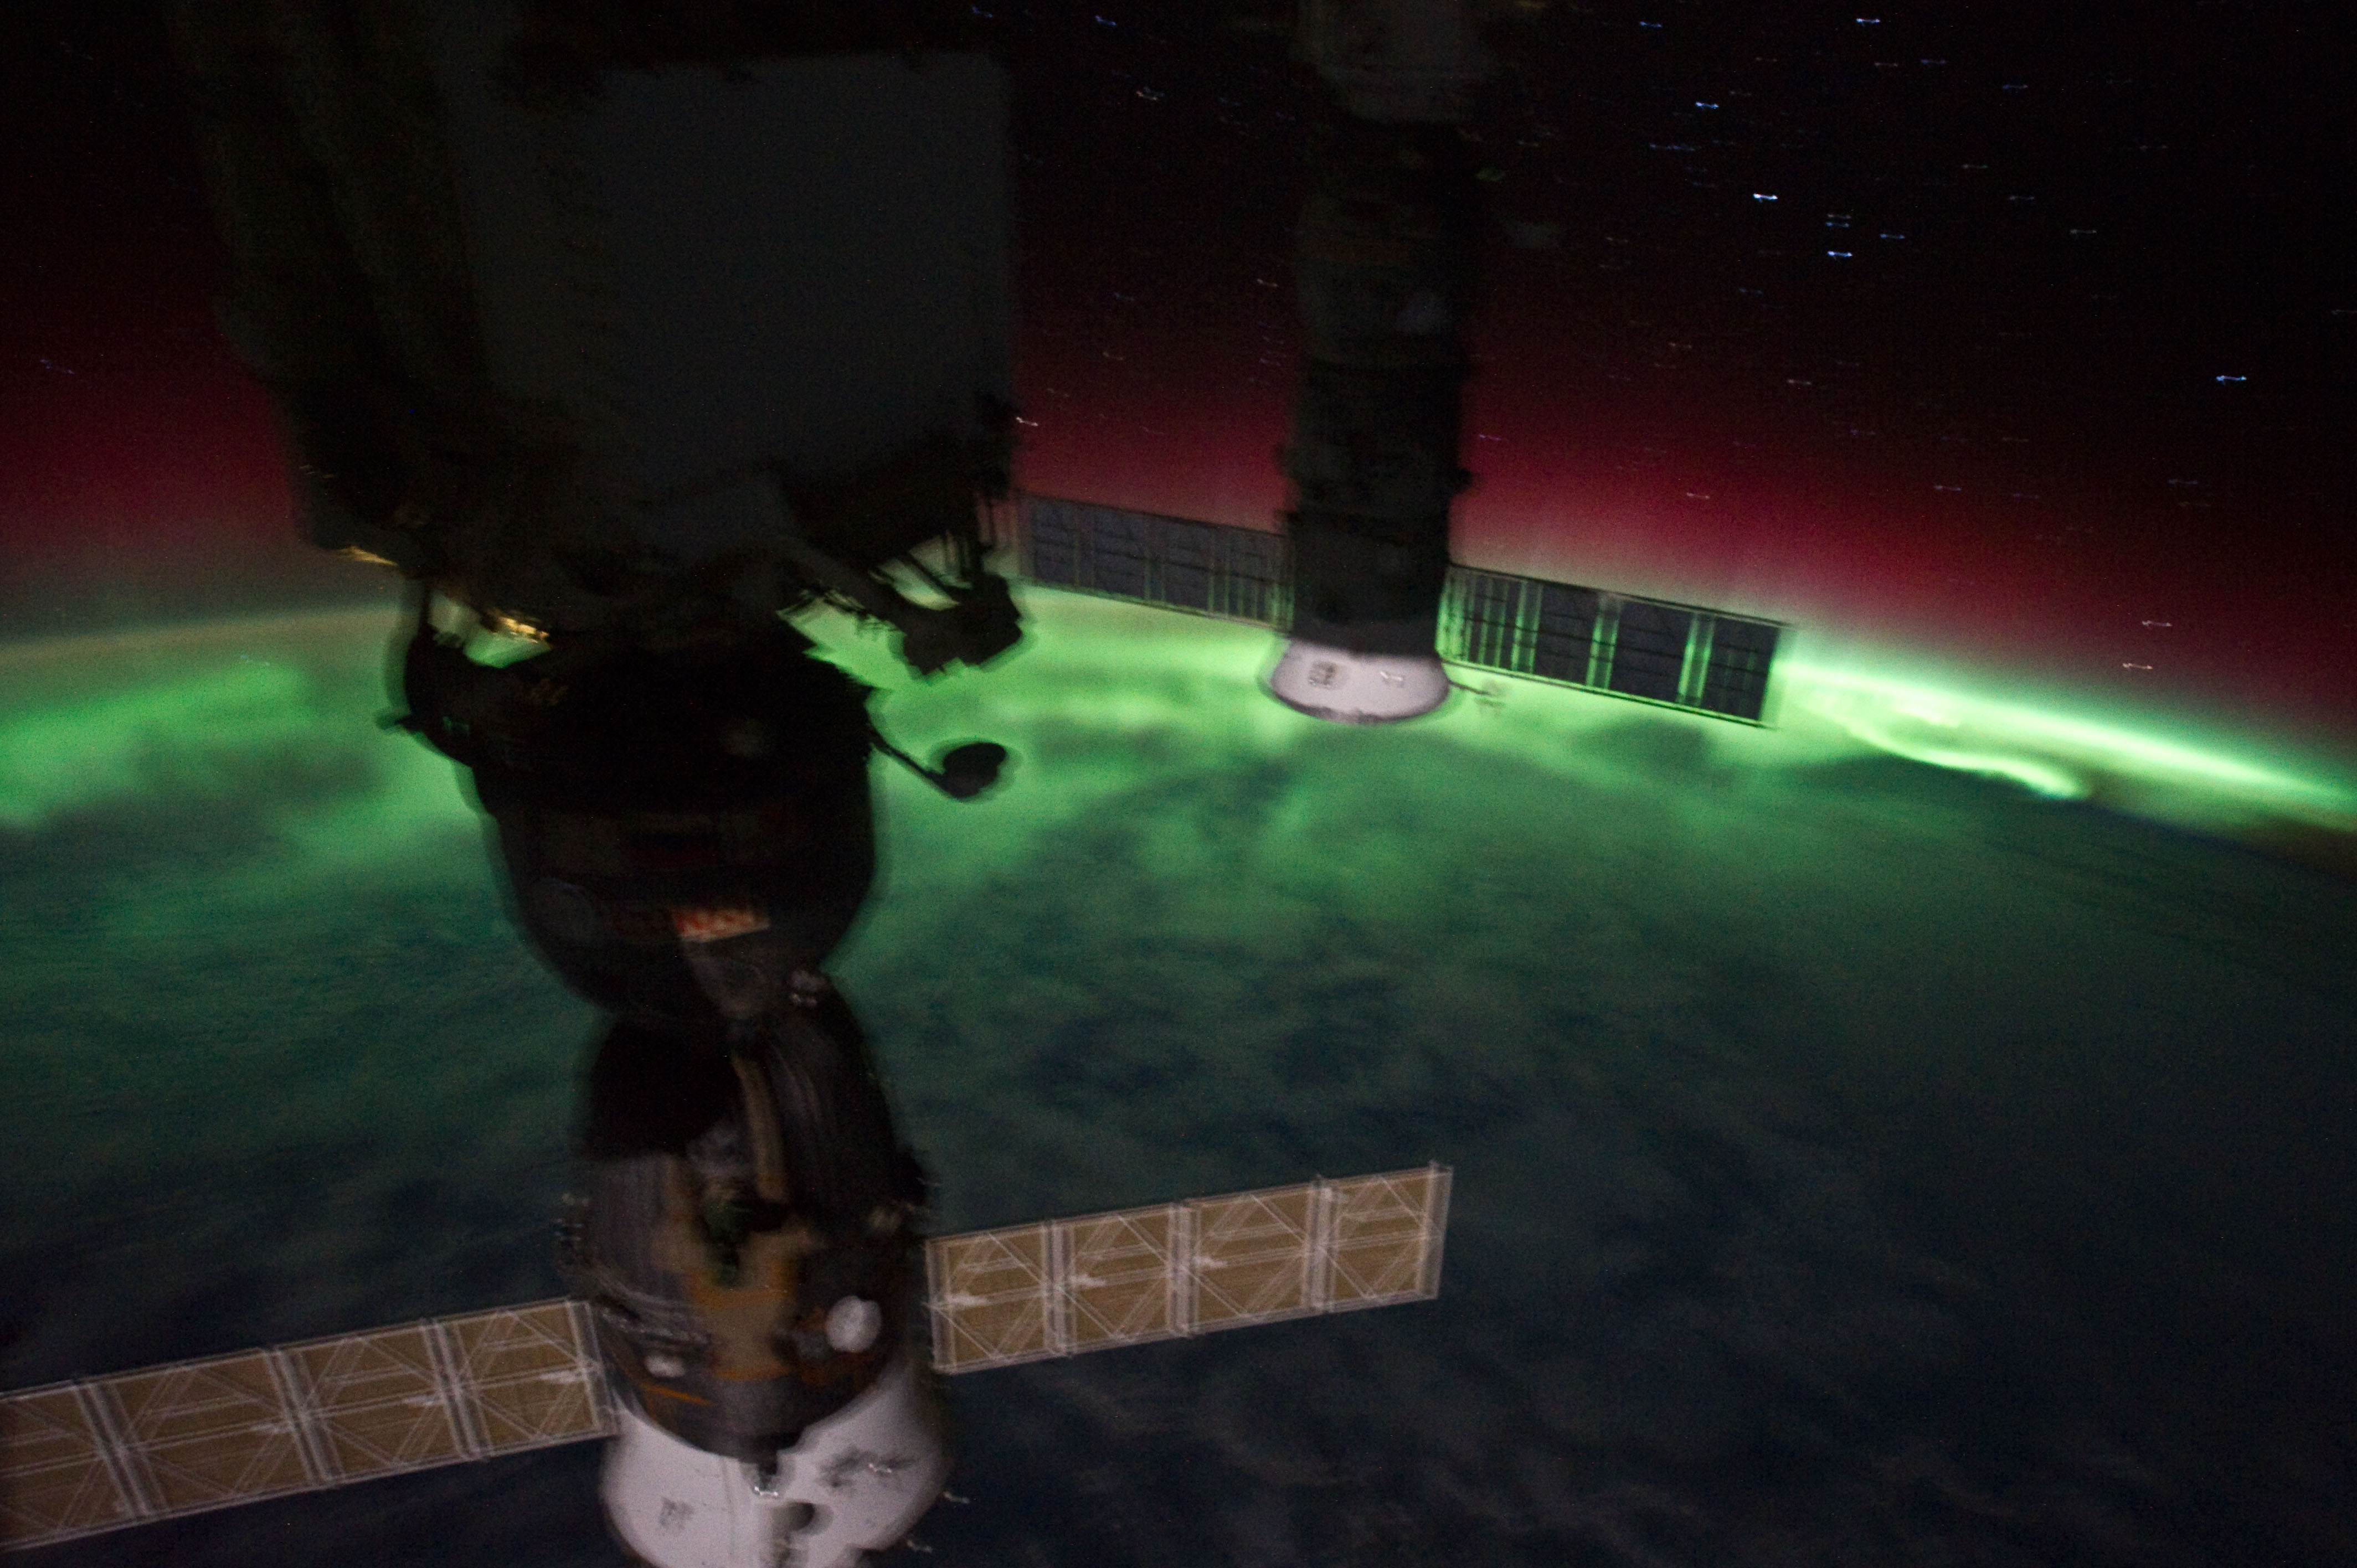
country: AURORA
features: AURORA AUSTRALIS OVER S. NEW ZEALAND, BLURRY
